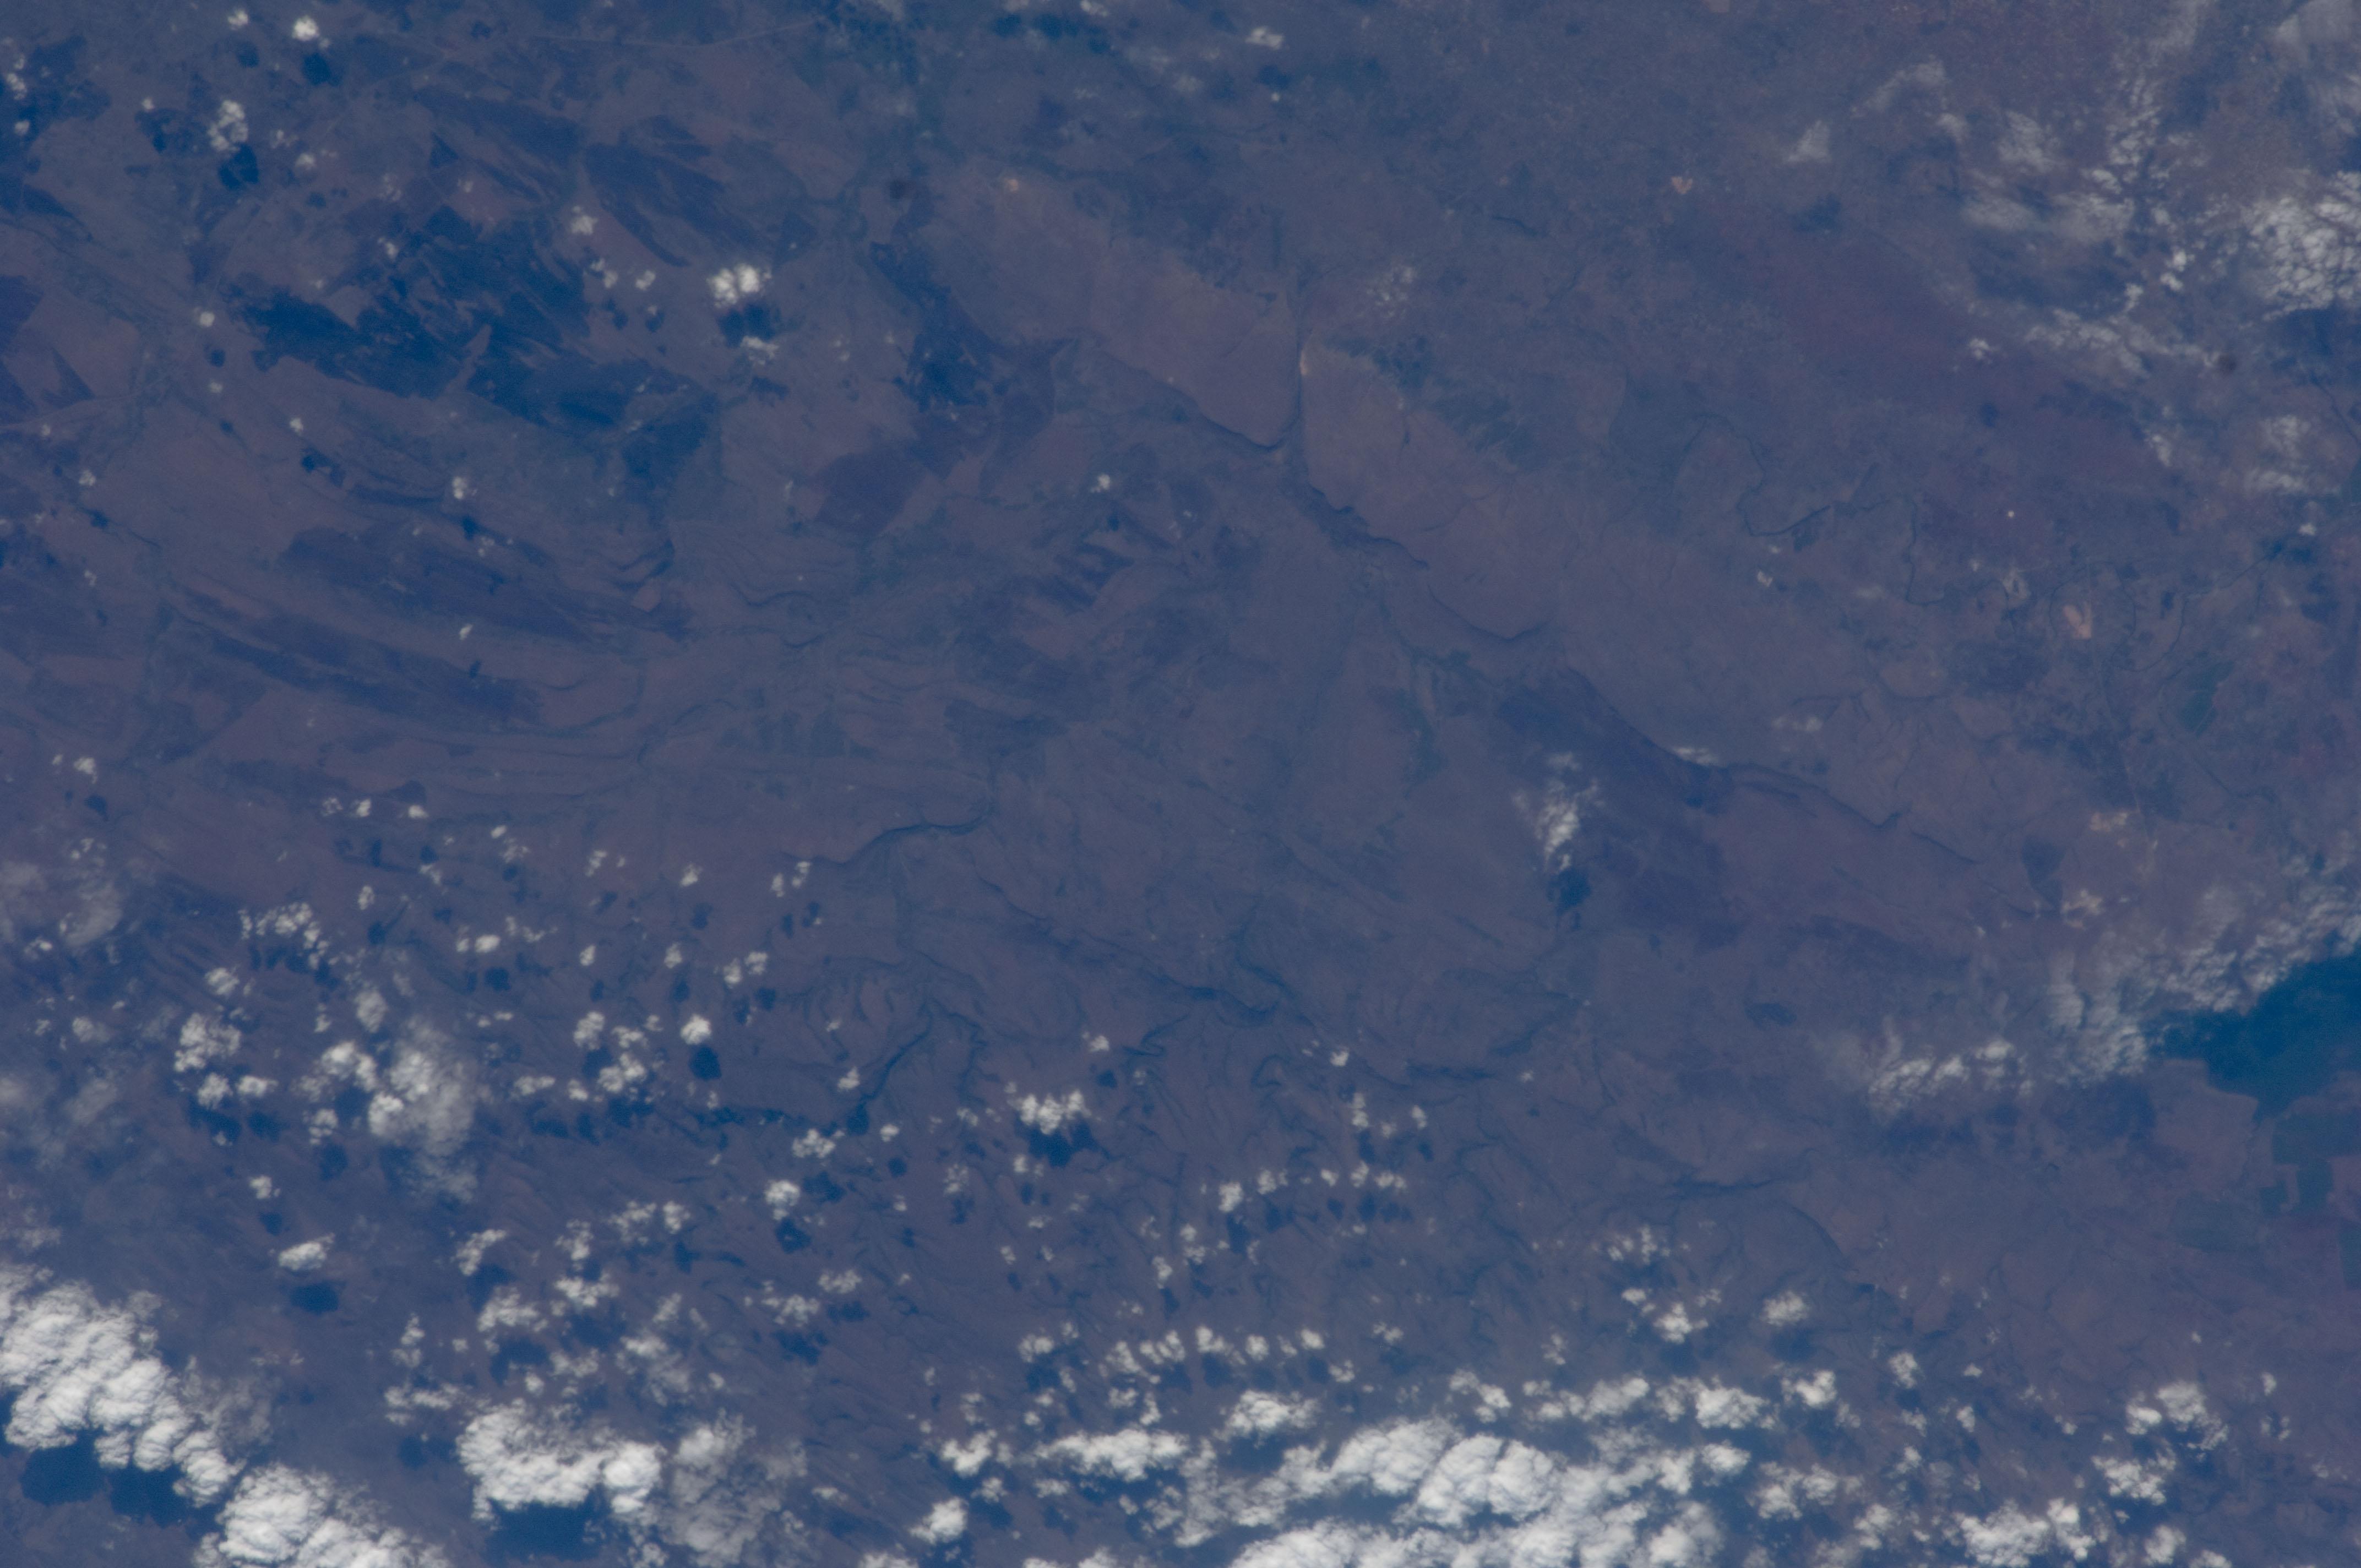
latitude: -25.9
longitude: 32.2
